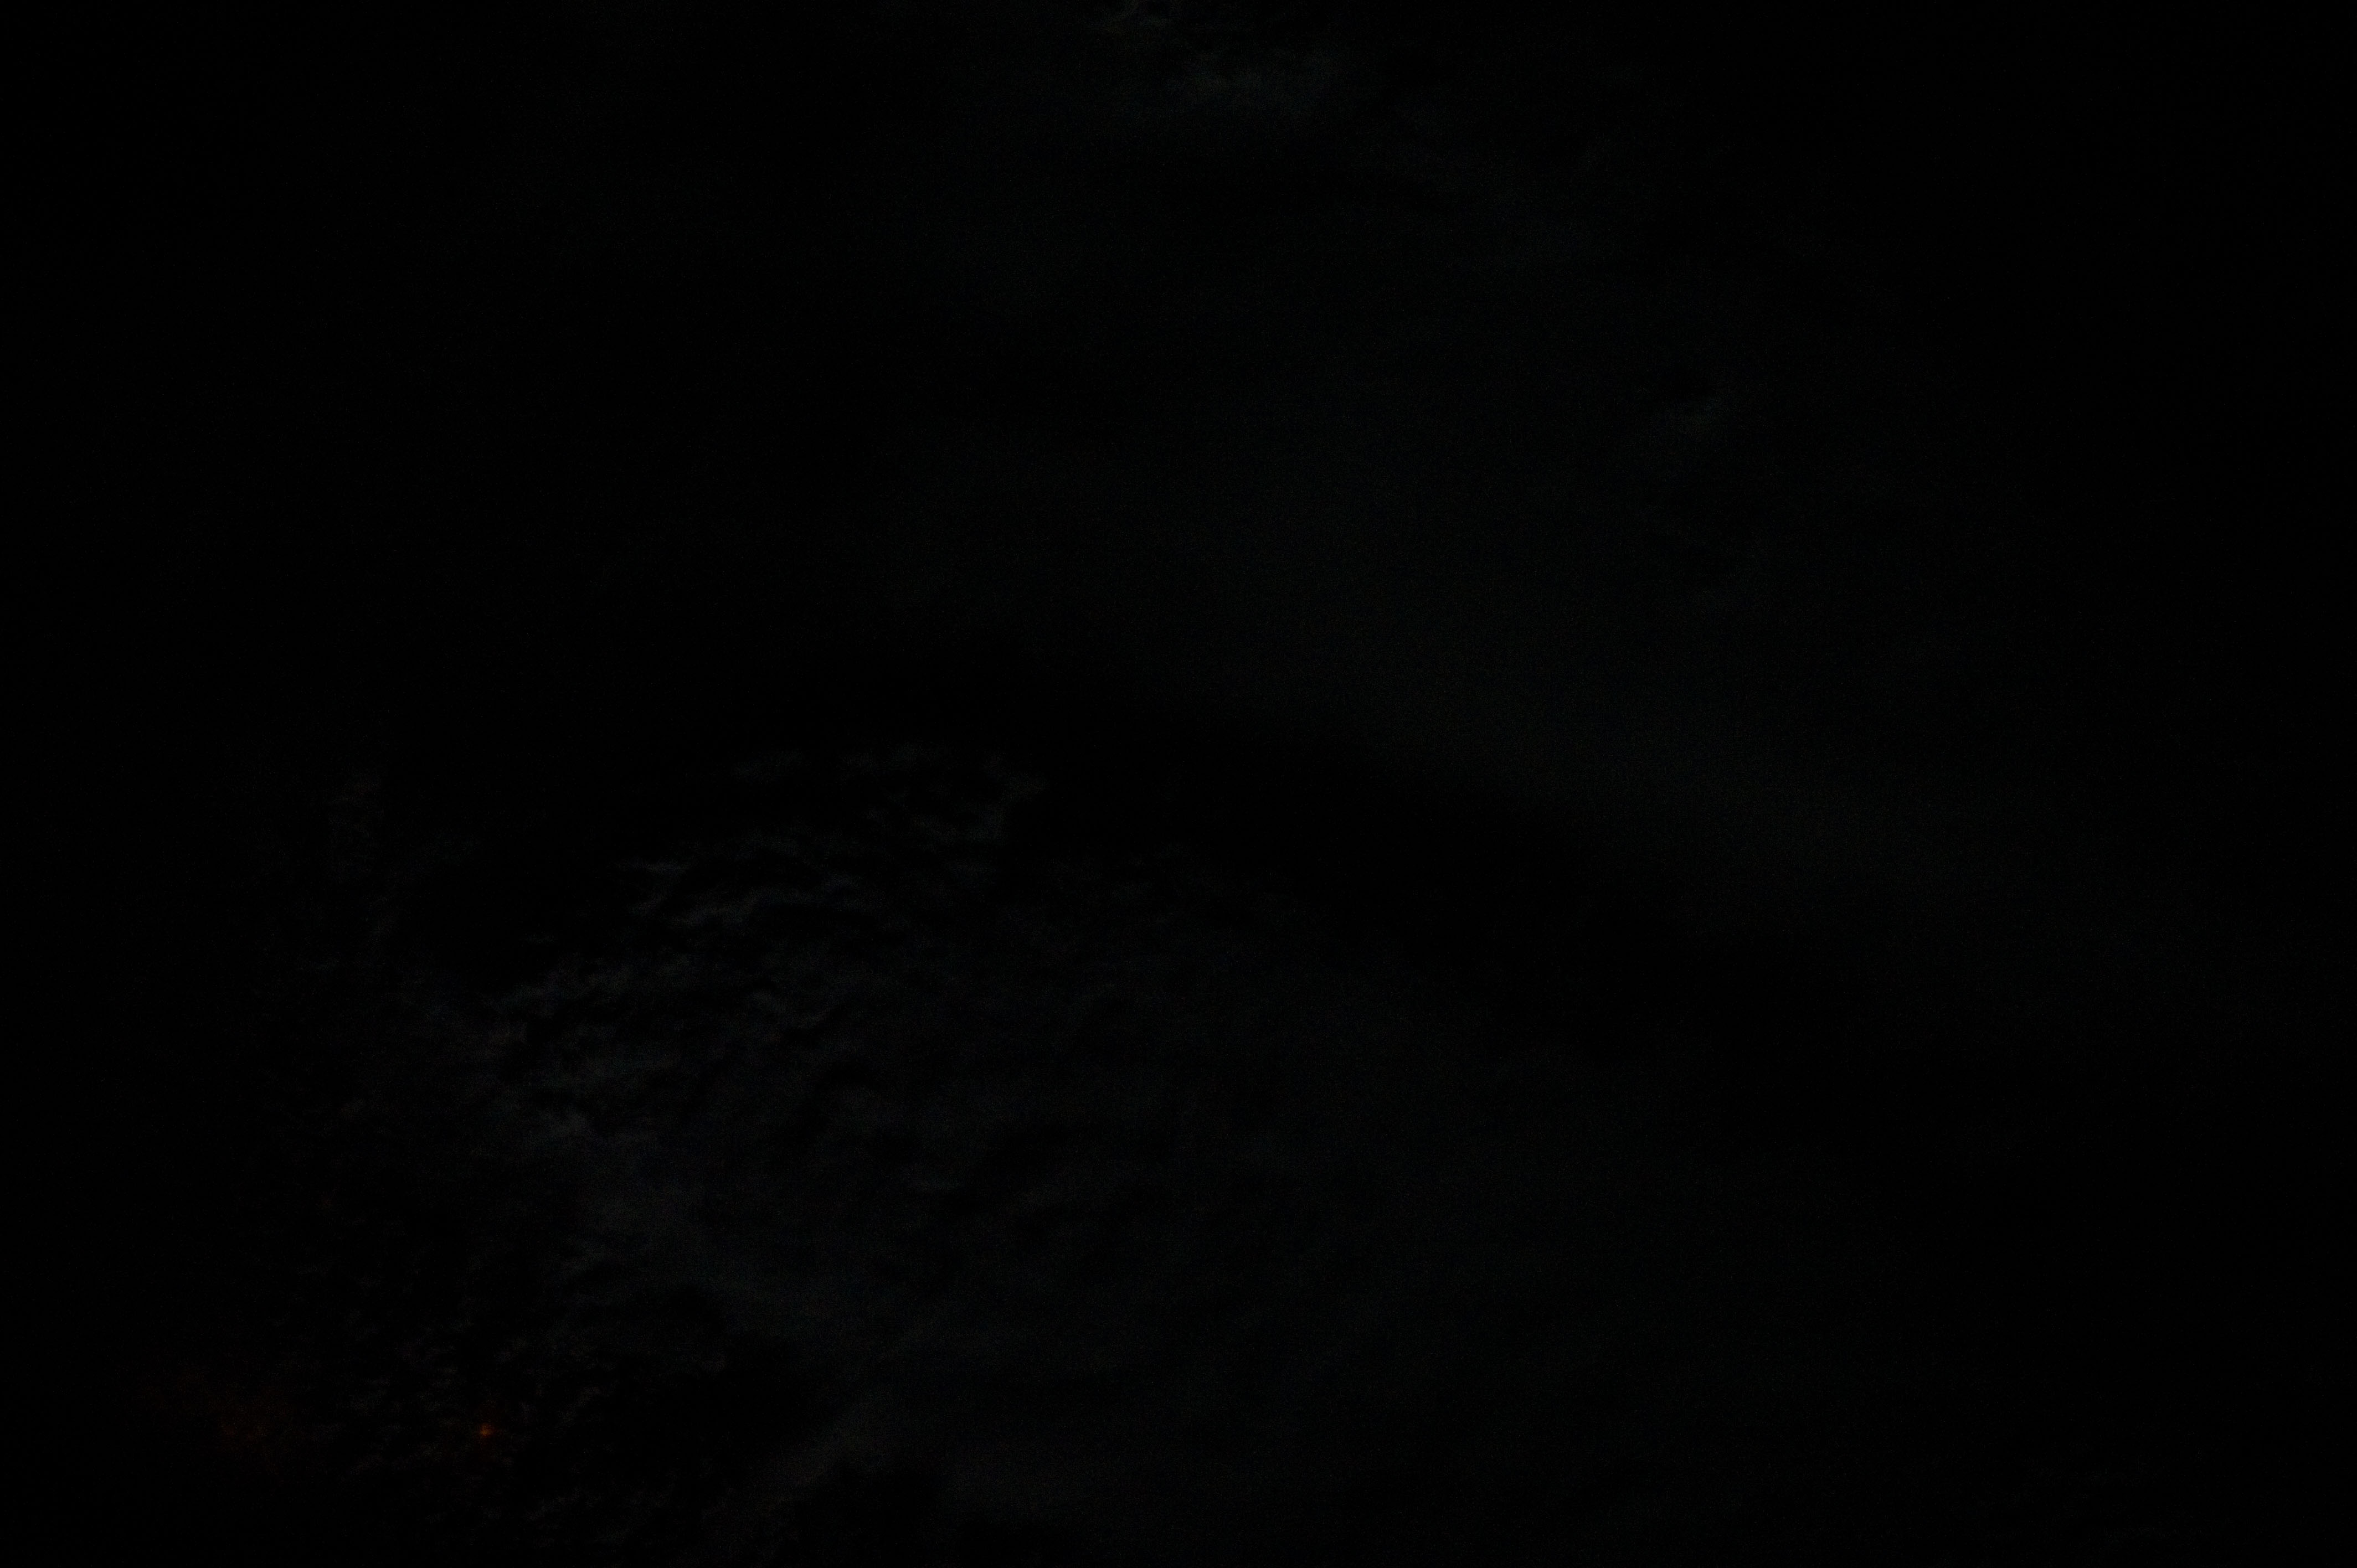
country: USA-OKLAHOMA
